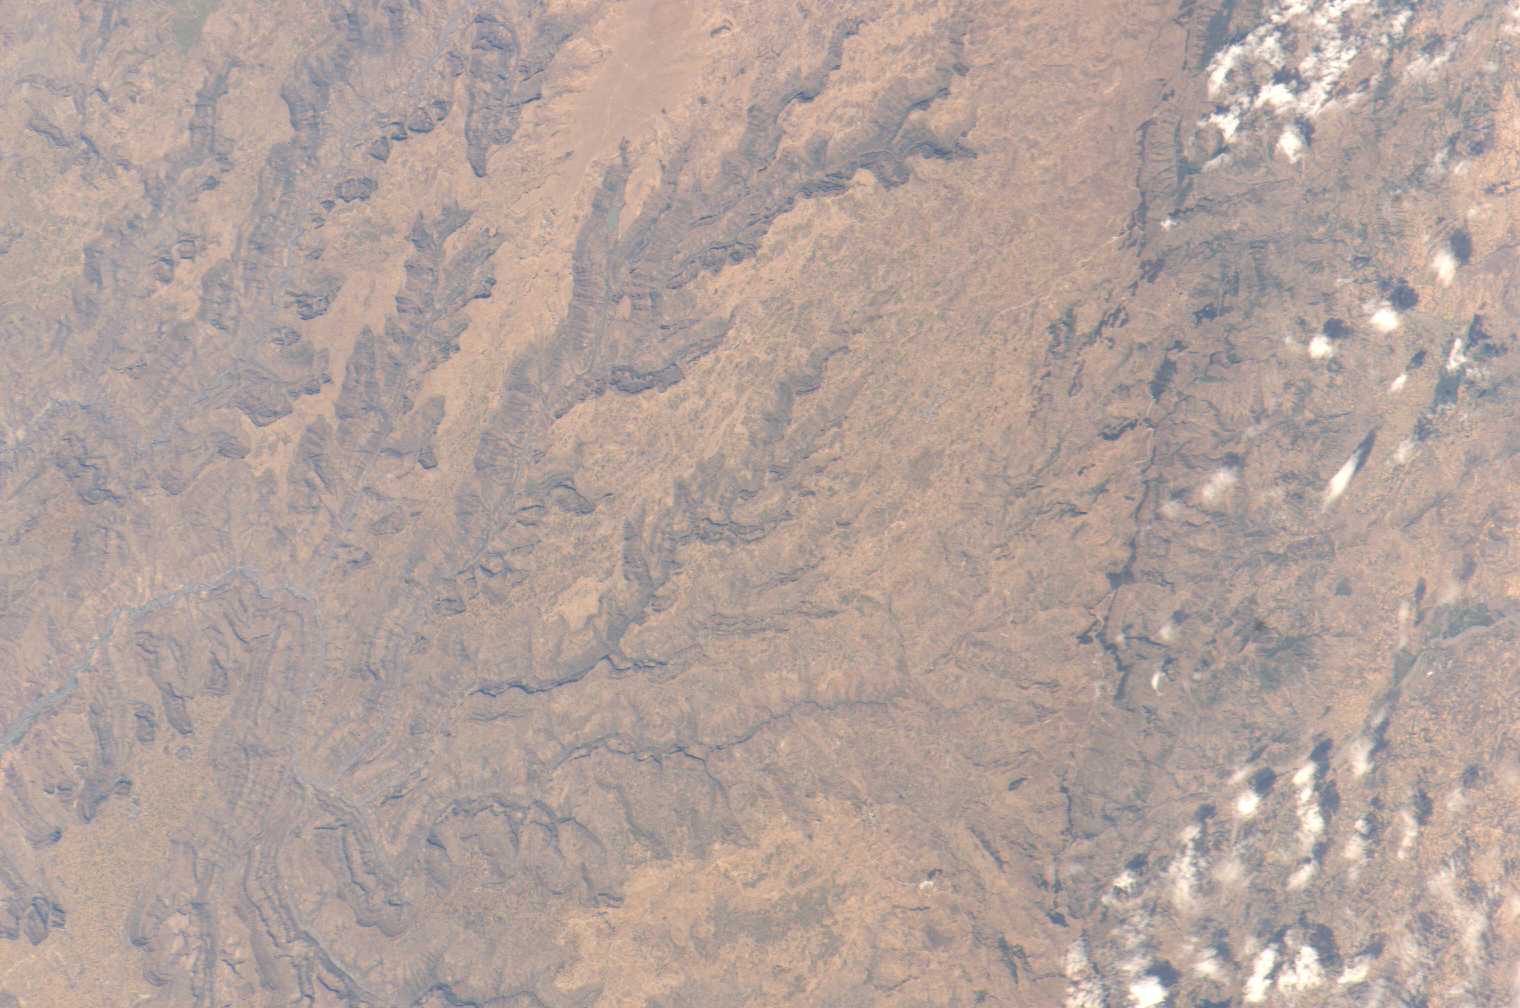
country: ETHIOPIA
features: WENCH'IT SHET, RAVINES
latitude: 10.5
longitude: 38.5
